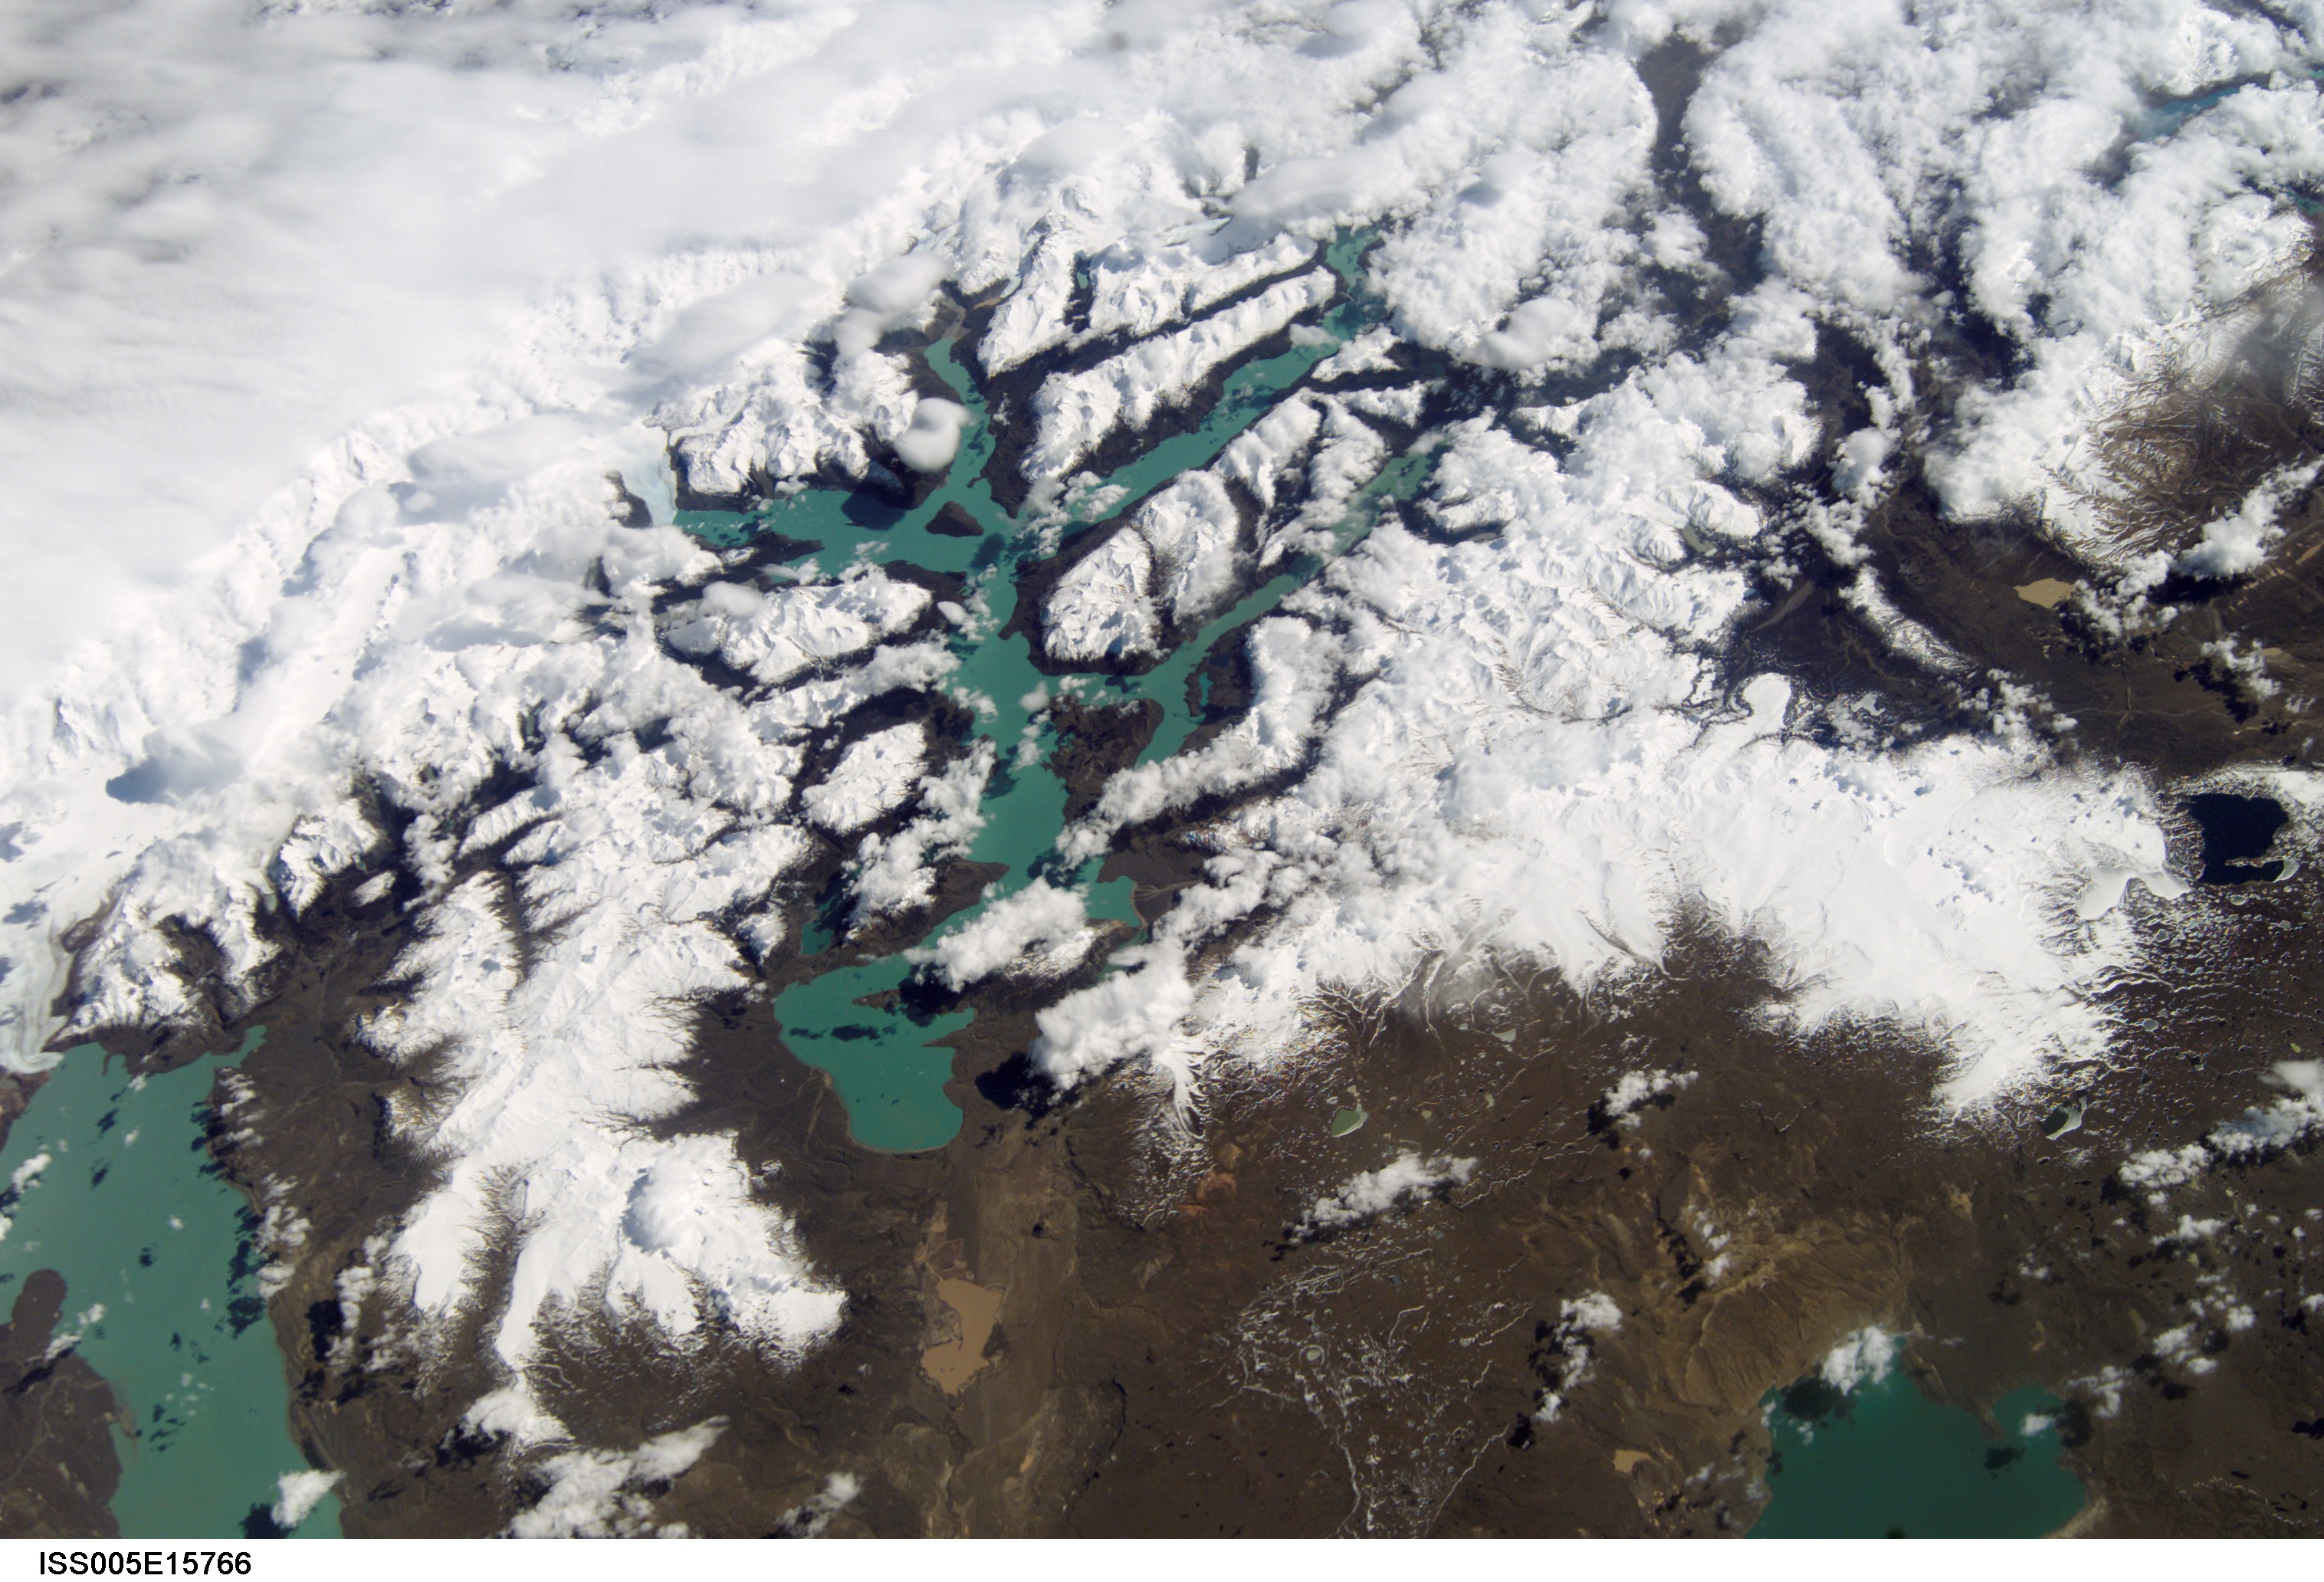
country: ARGENTINA
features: LAKE VIEDMA, LAKE SAN MARTIN
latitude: -50.0
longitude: -73.0
